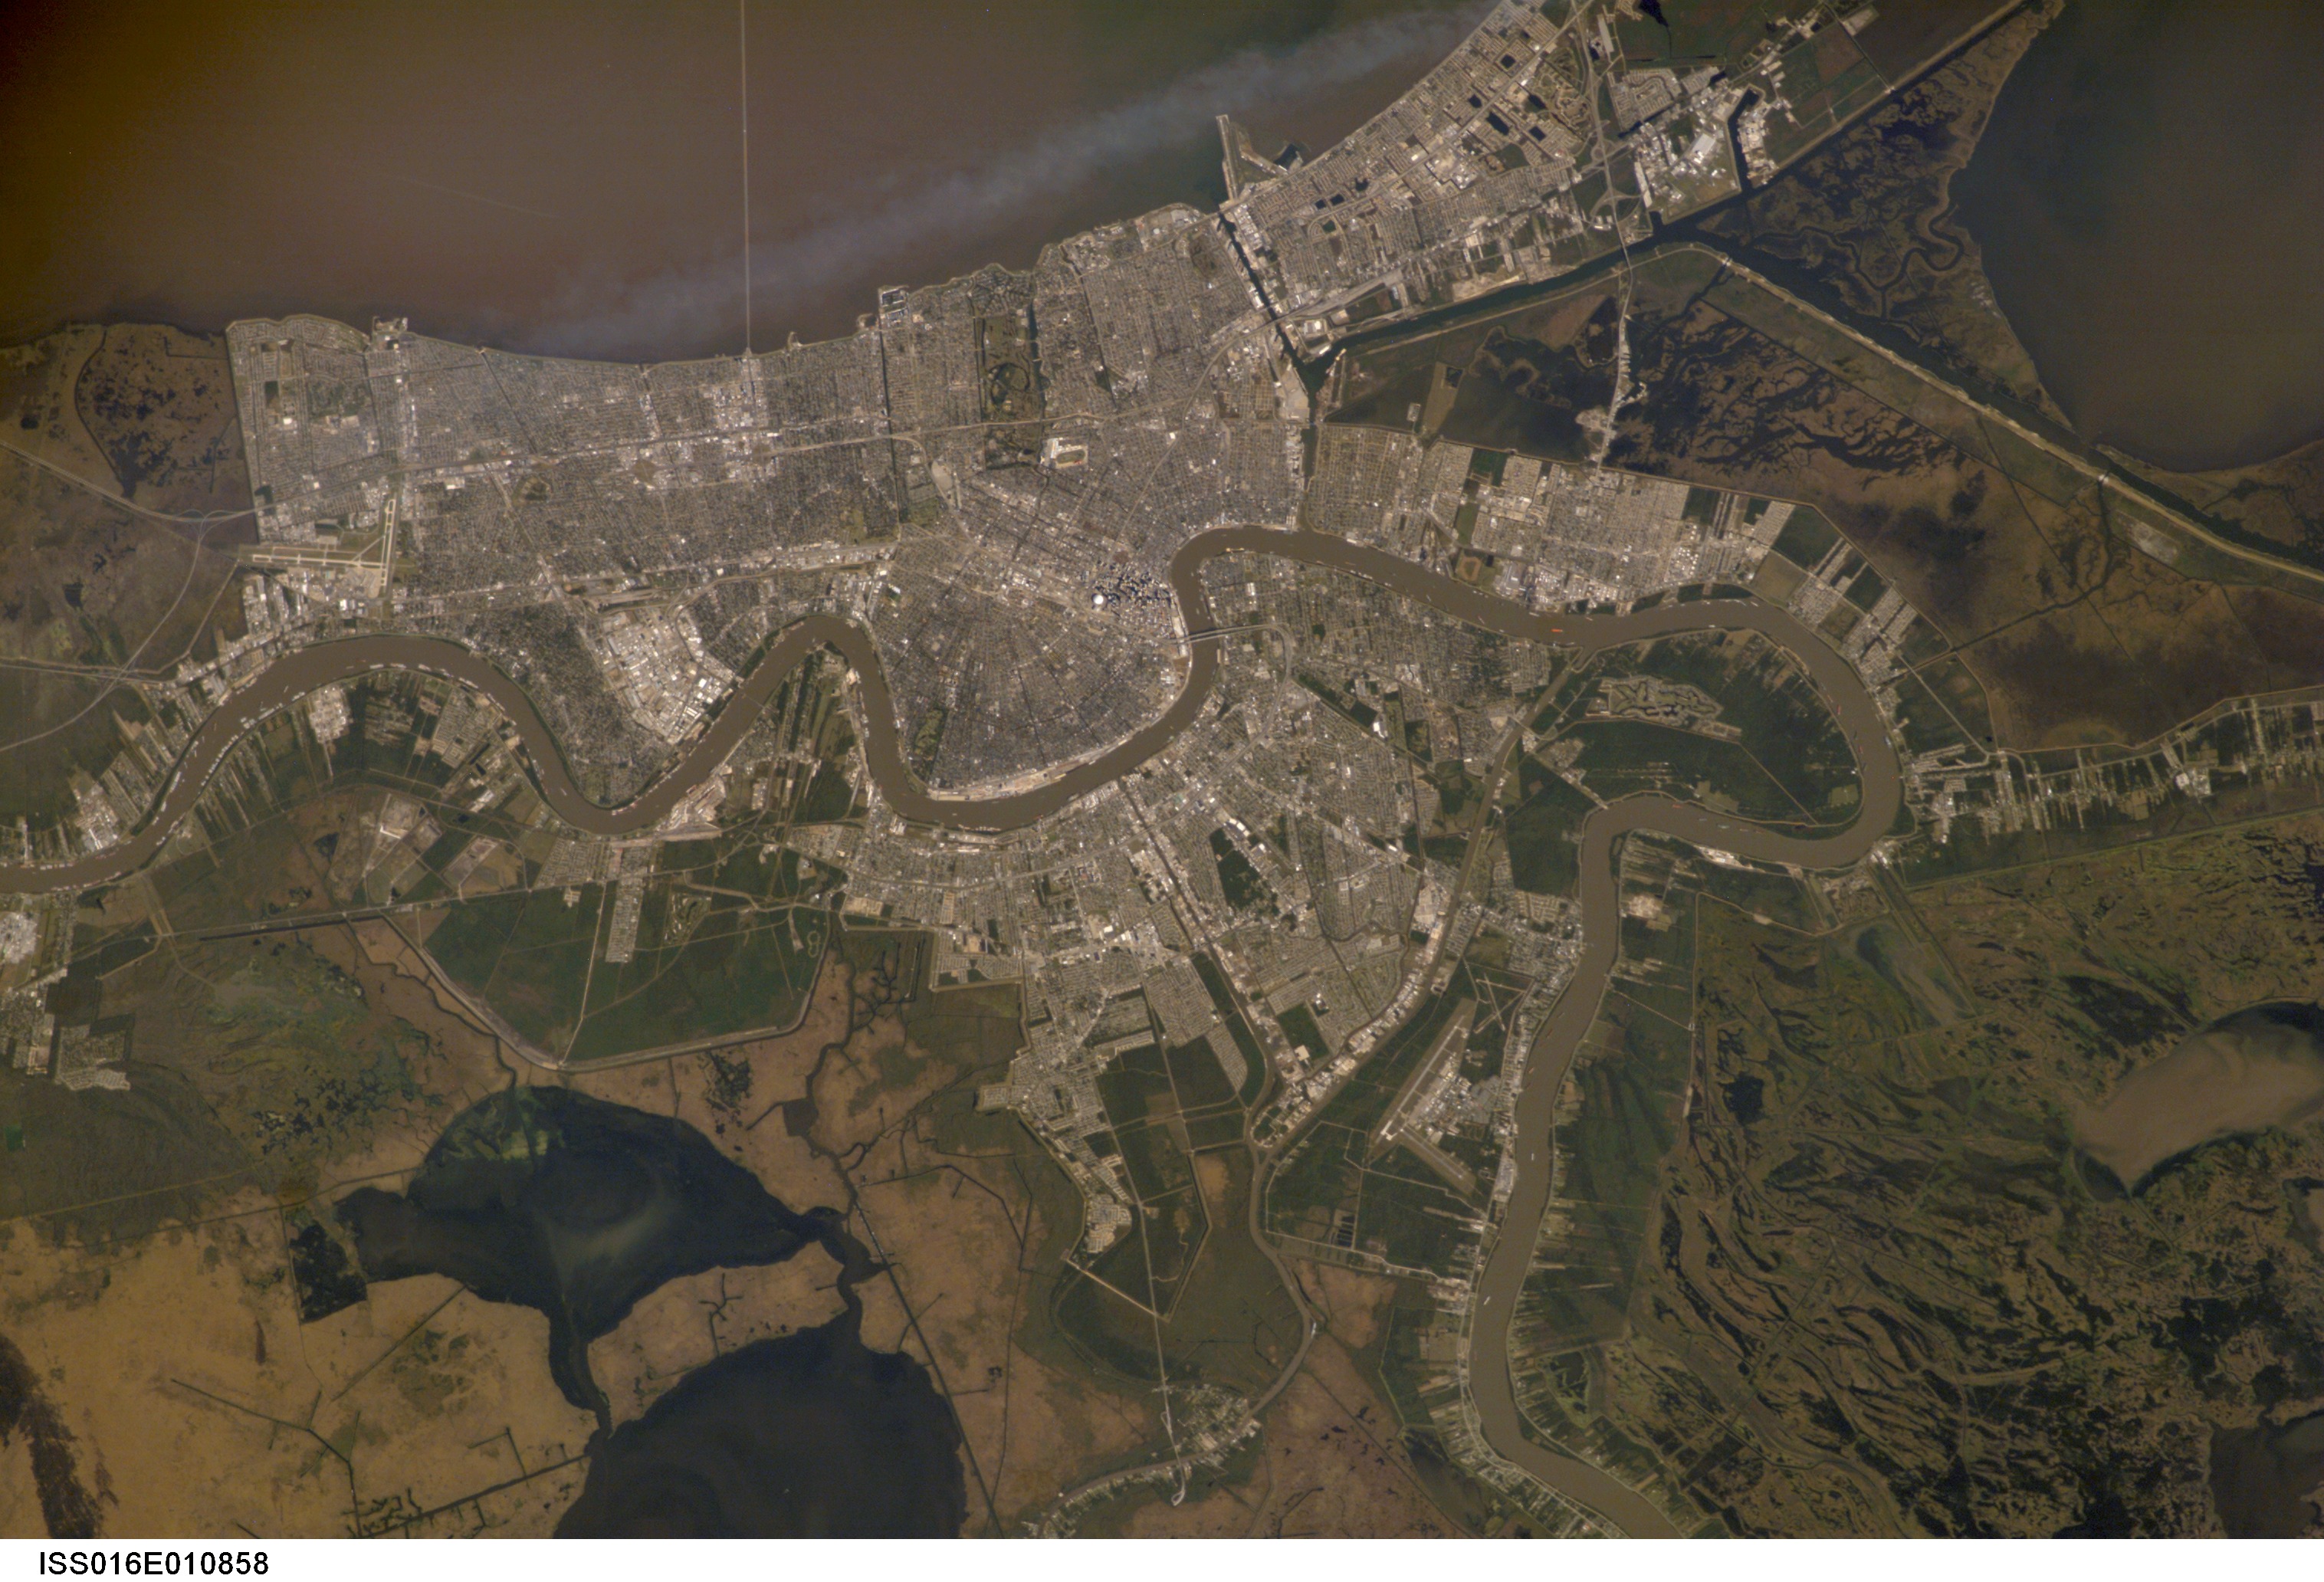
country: USA-LOUISIANA
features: NEW ORLEANS, MISSISSIPPI R., L.
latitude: 30.0
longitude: -90.0
